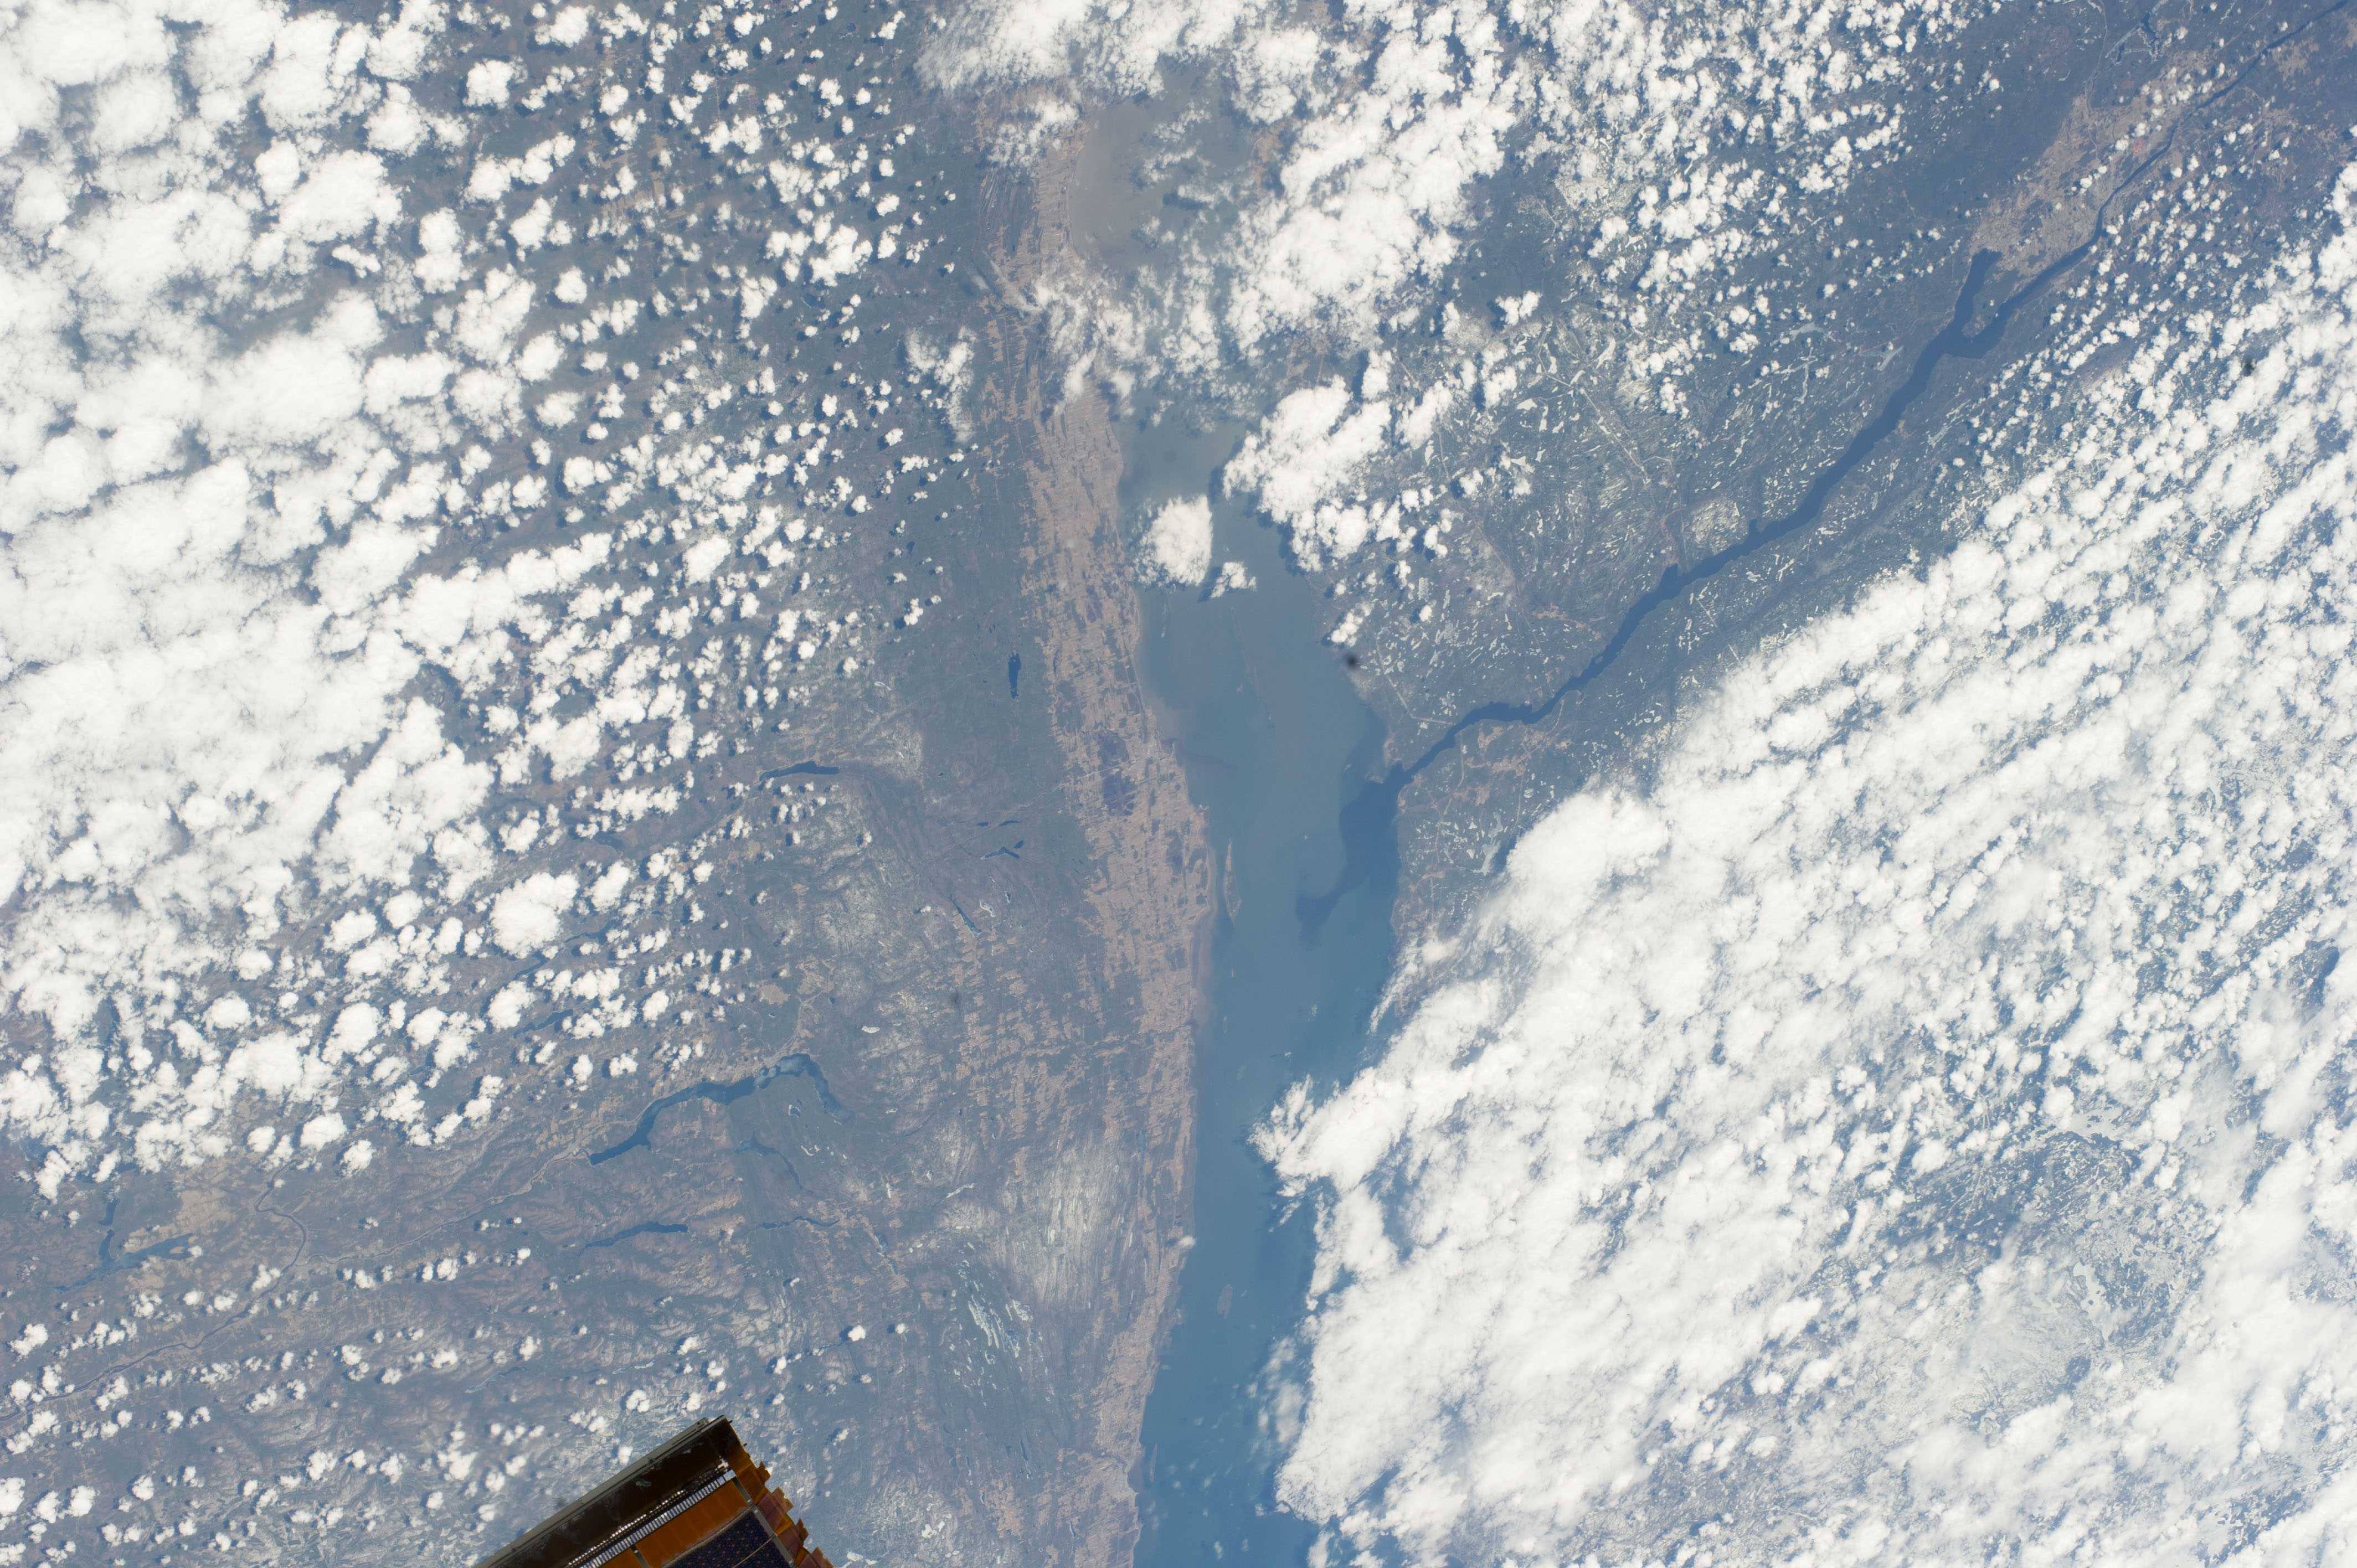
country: CANADA-Q
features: RIVIERE DU LOUP, COAST
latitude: 47.8
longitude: -69.6
